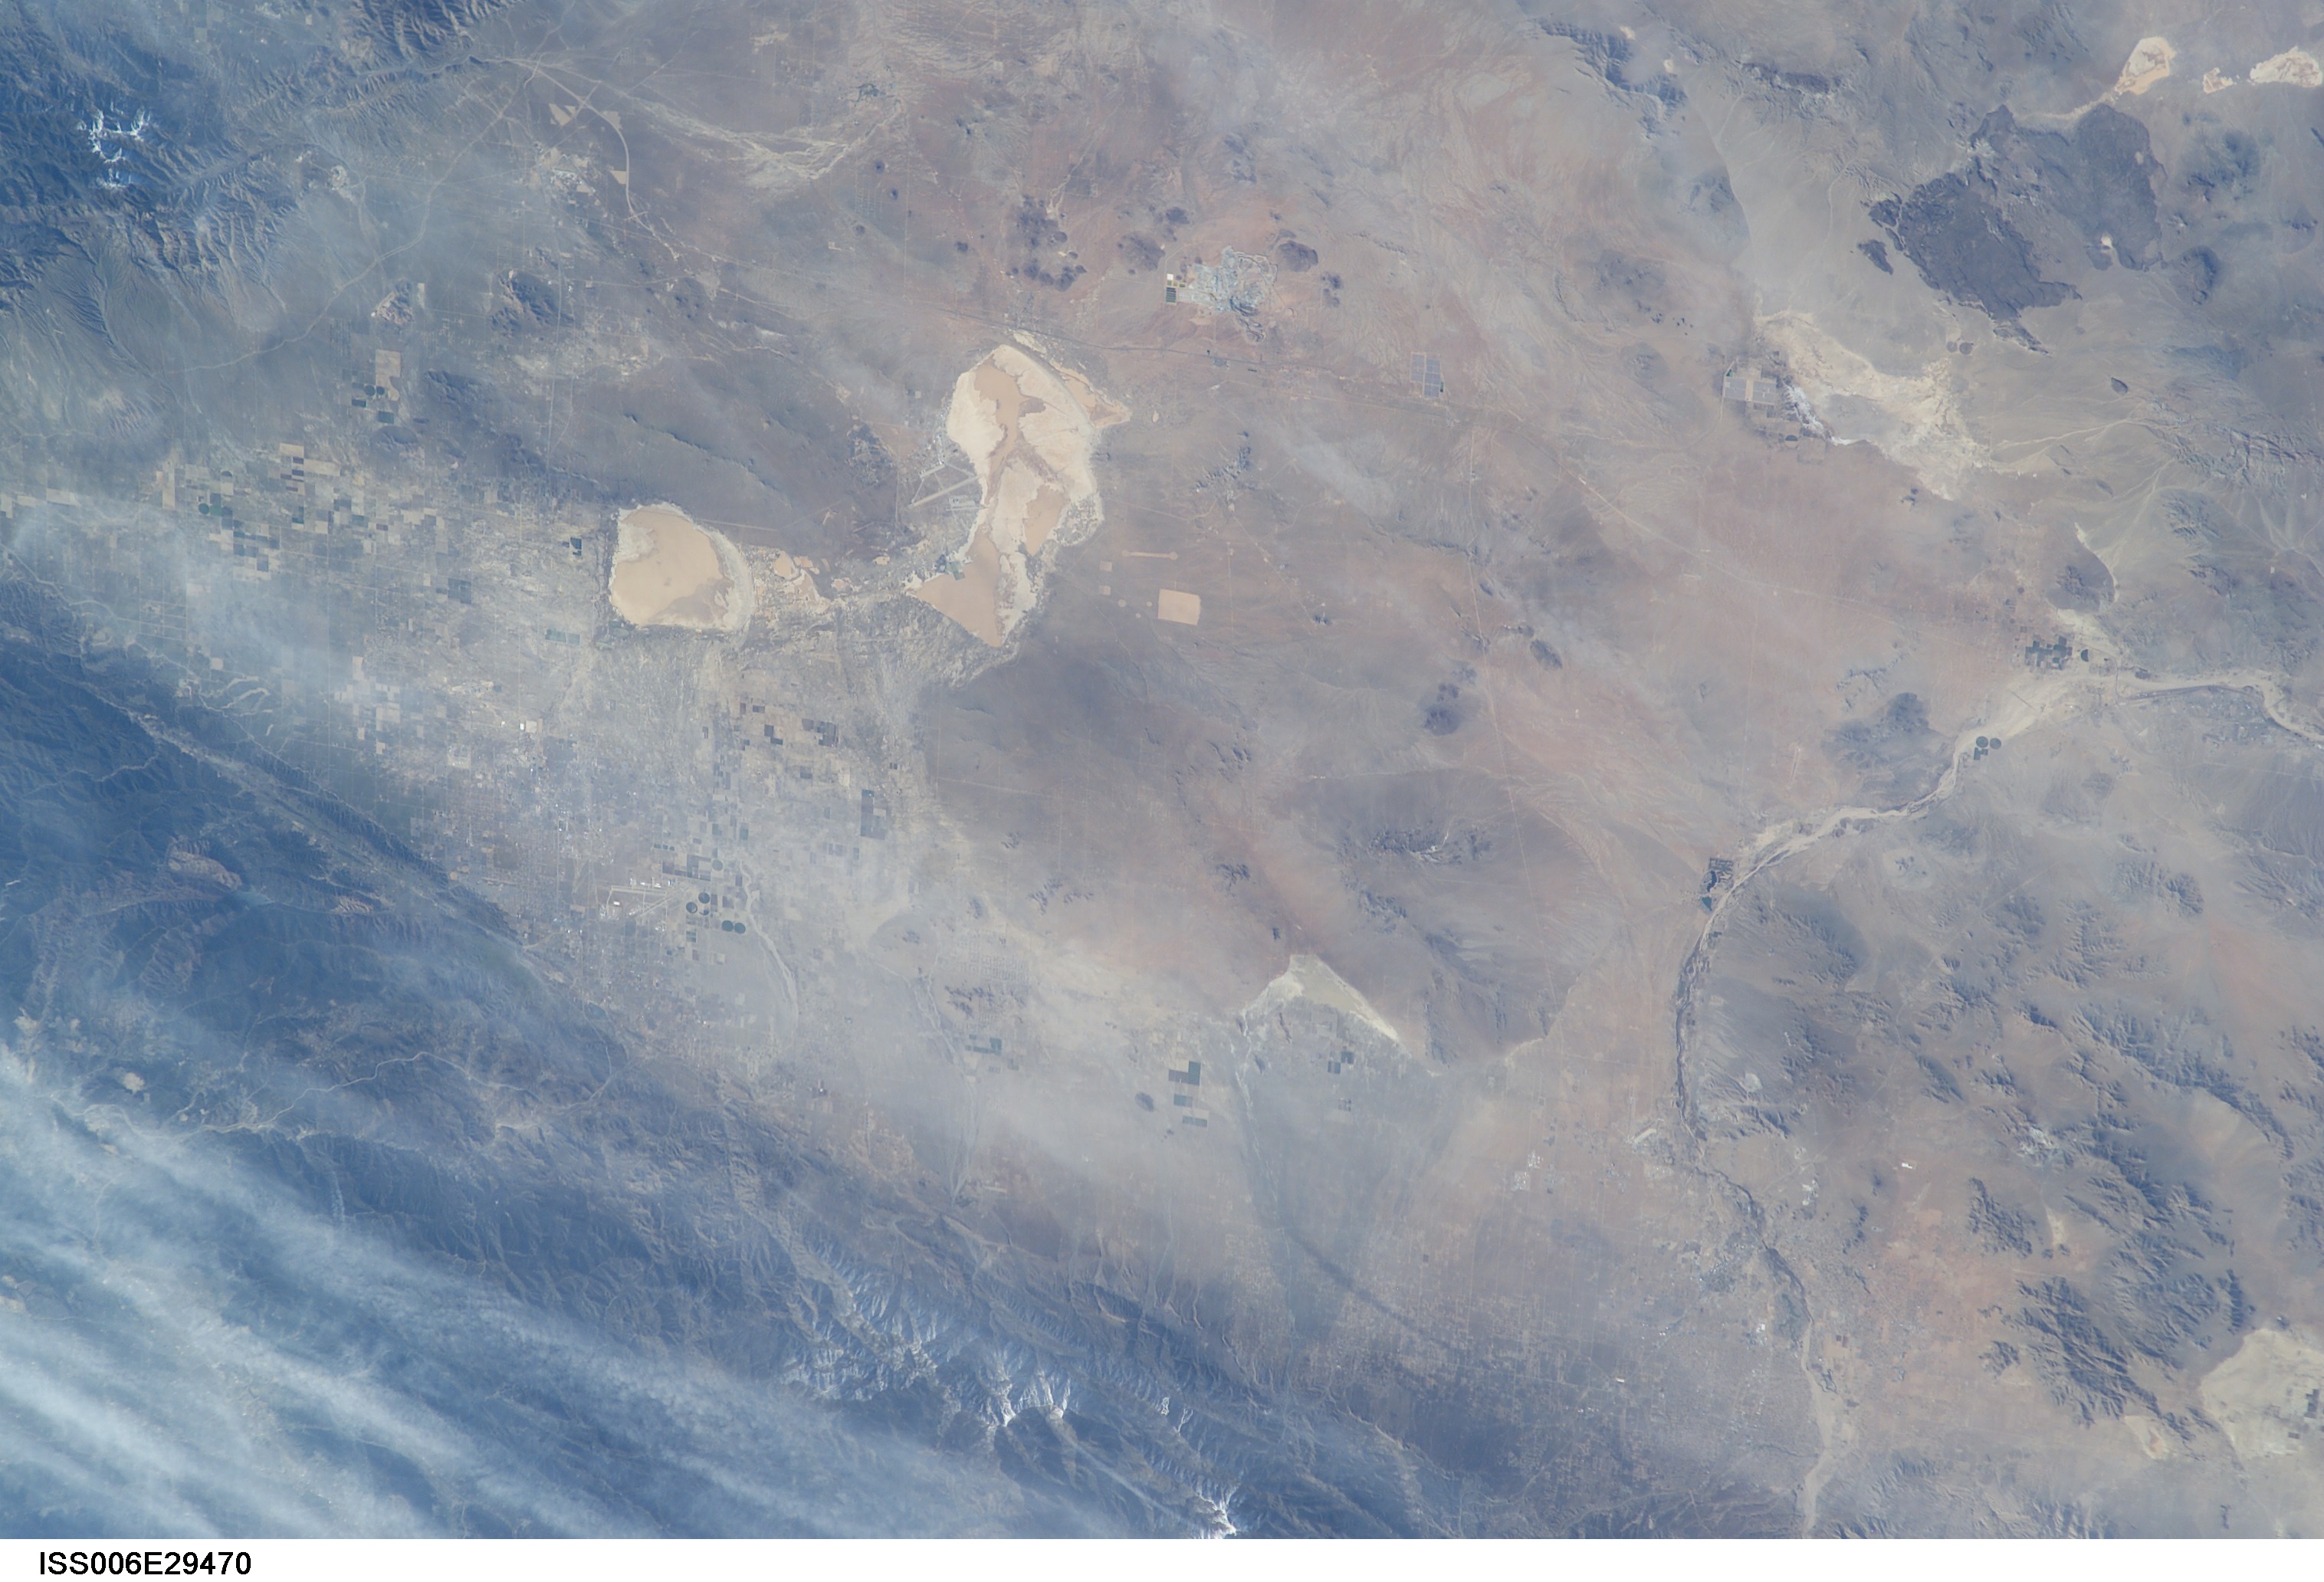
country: USA-CALIFORNIA
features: DES.
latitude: 34.8
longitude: -117.6
